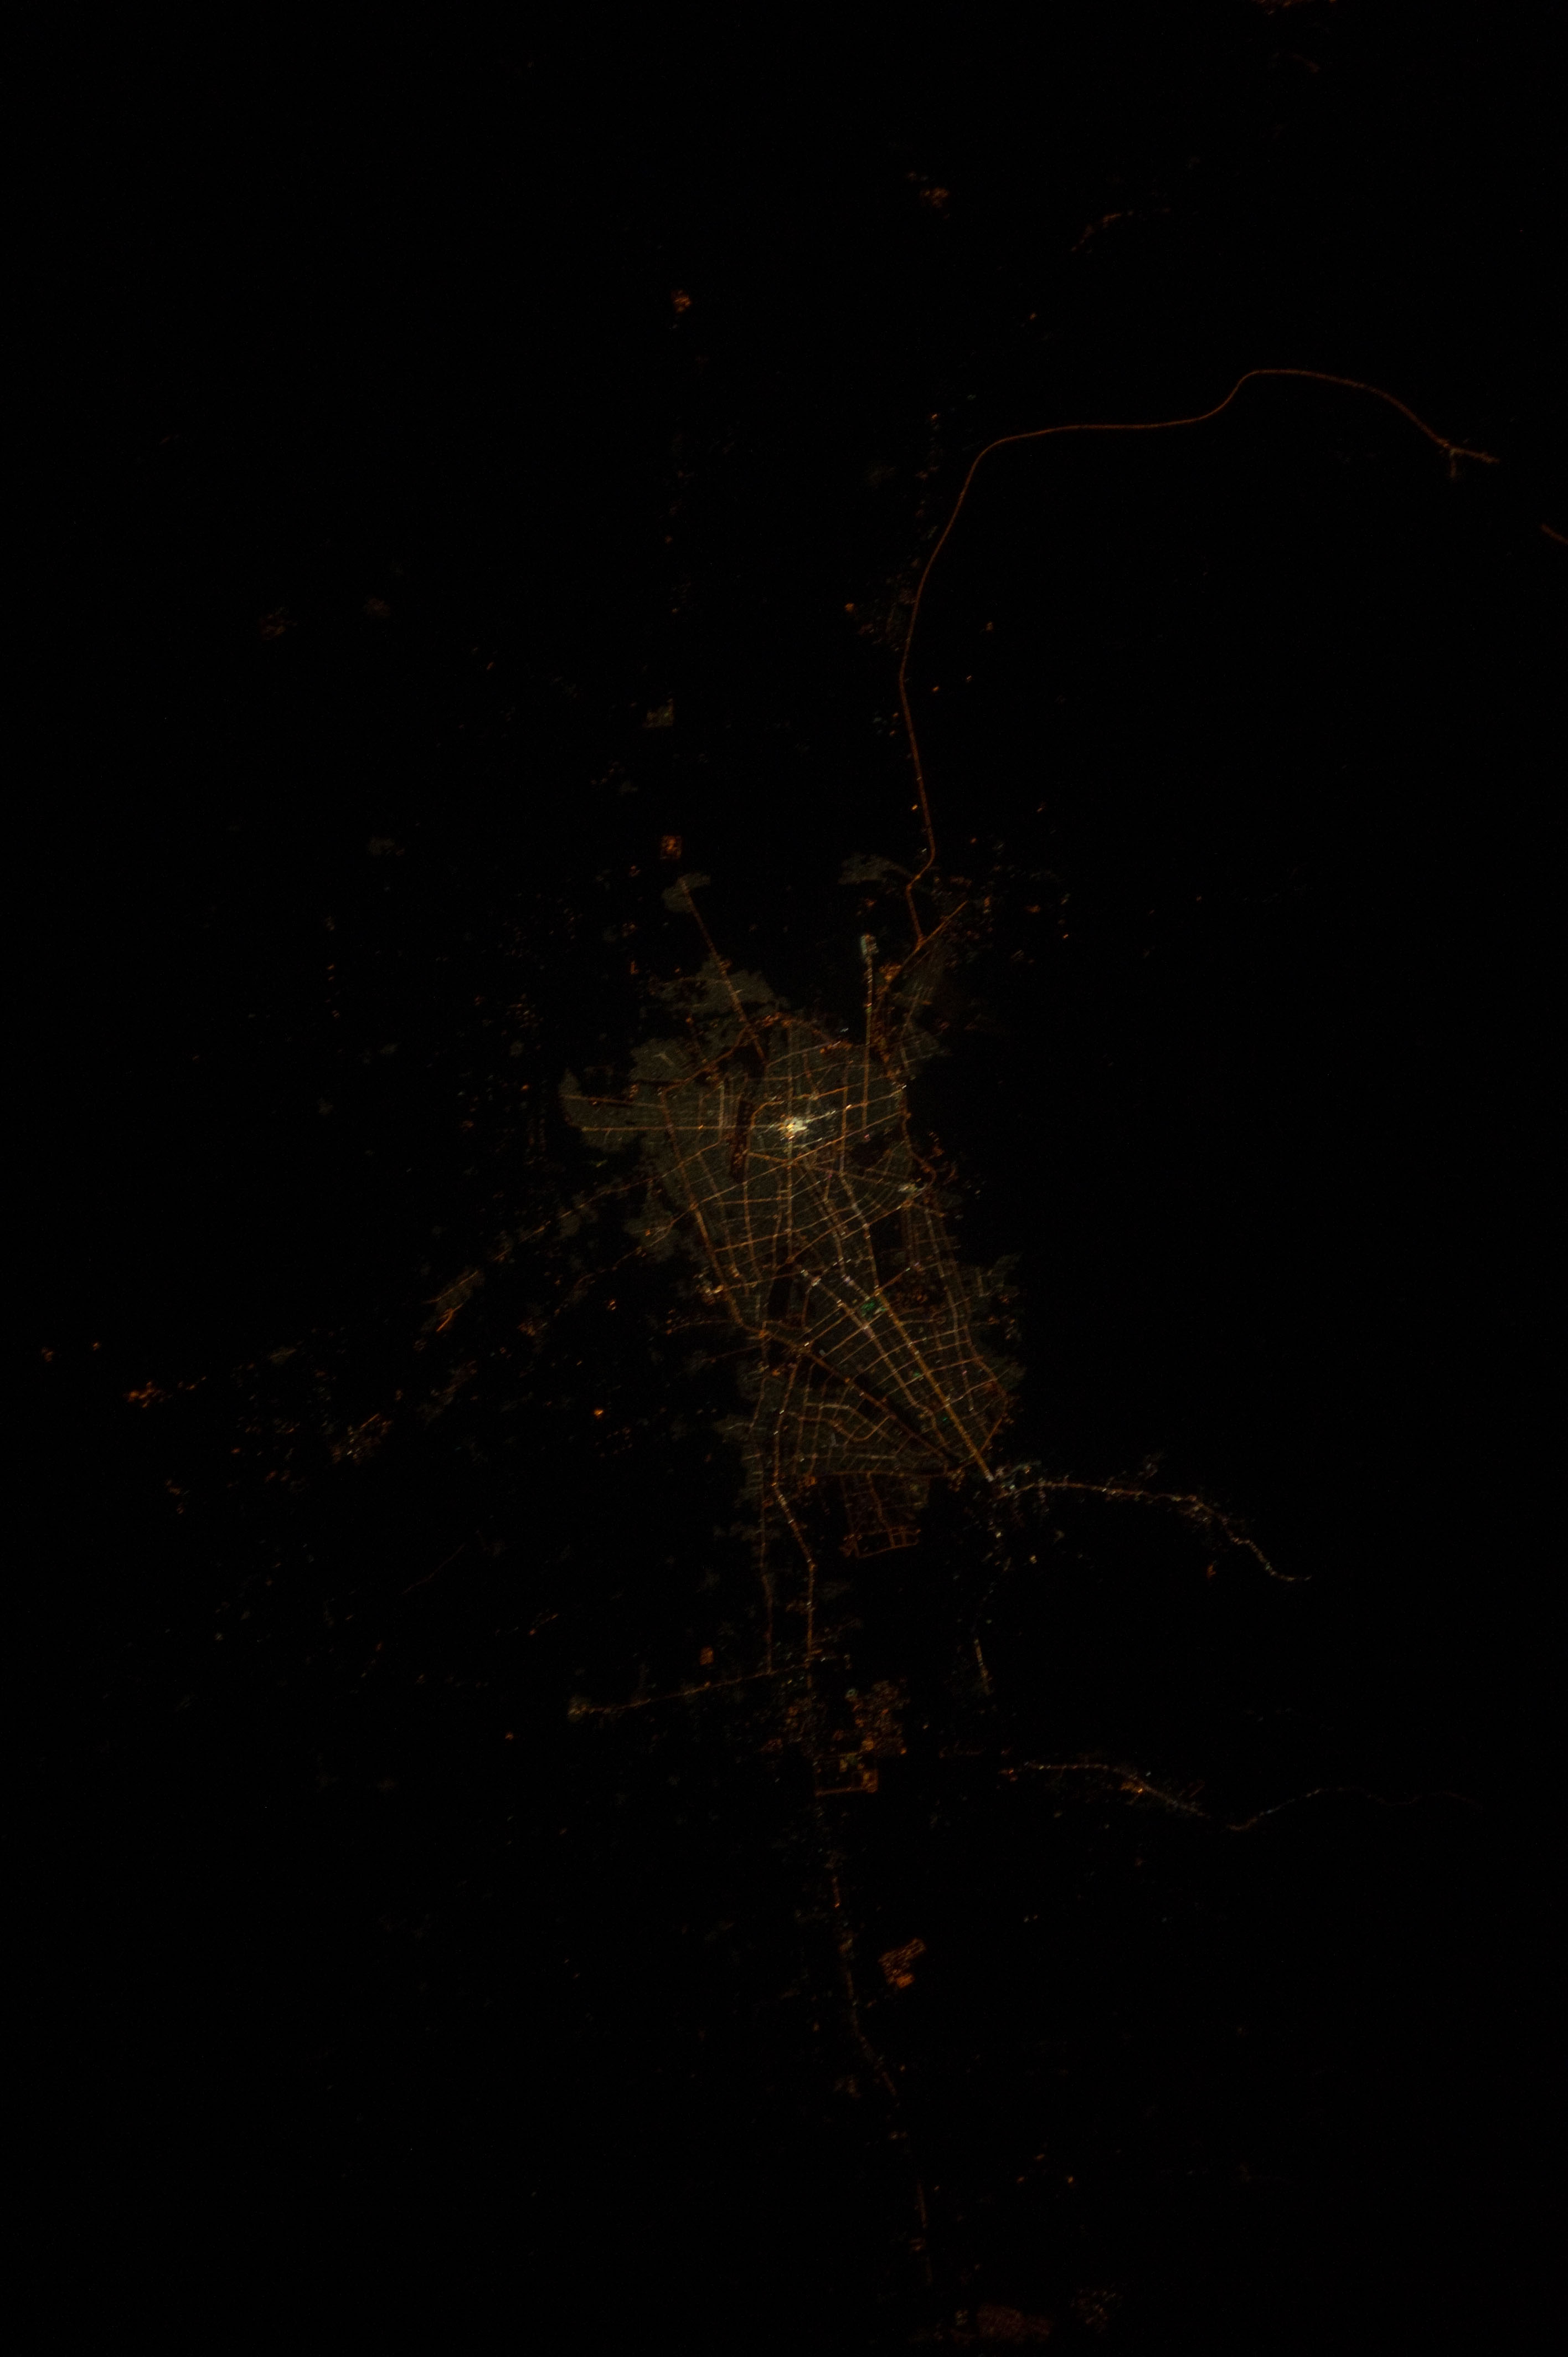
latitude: 36.8
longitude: 61.0
